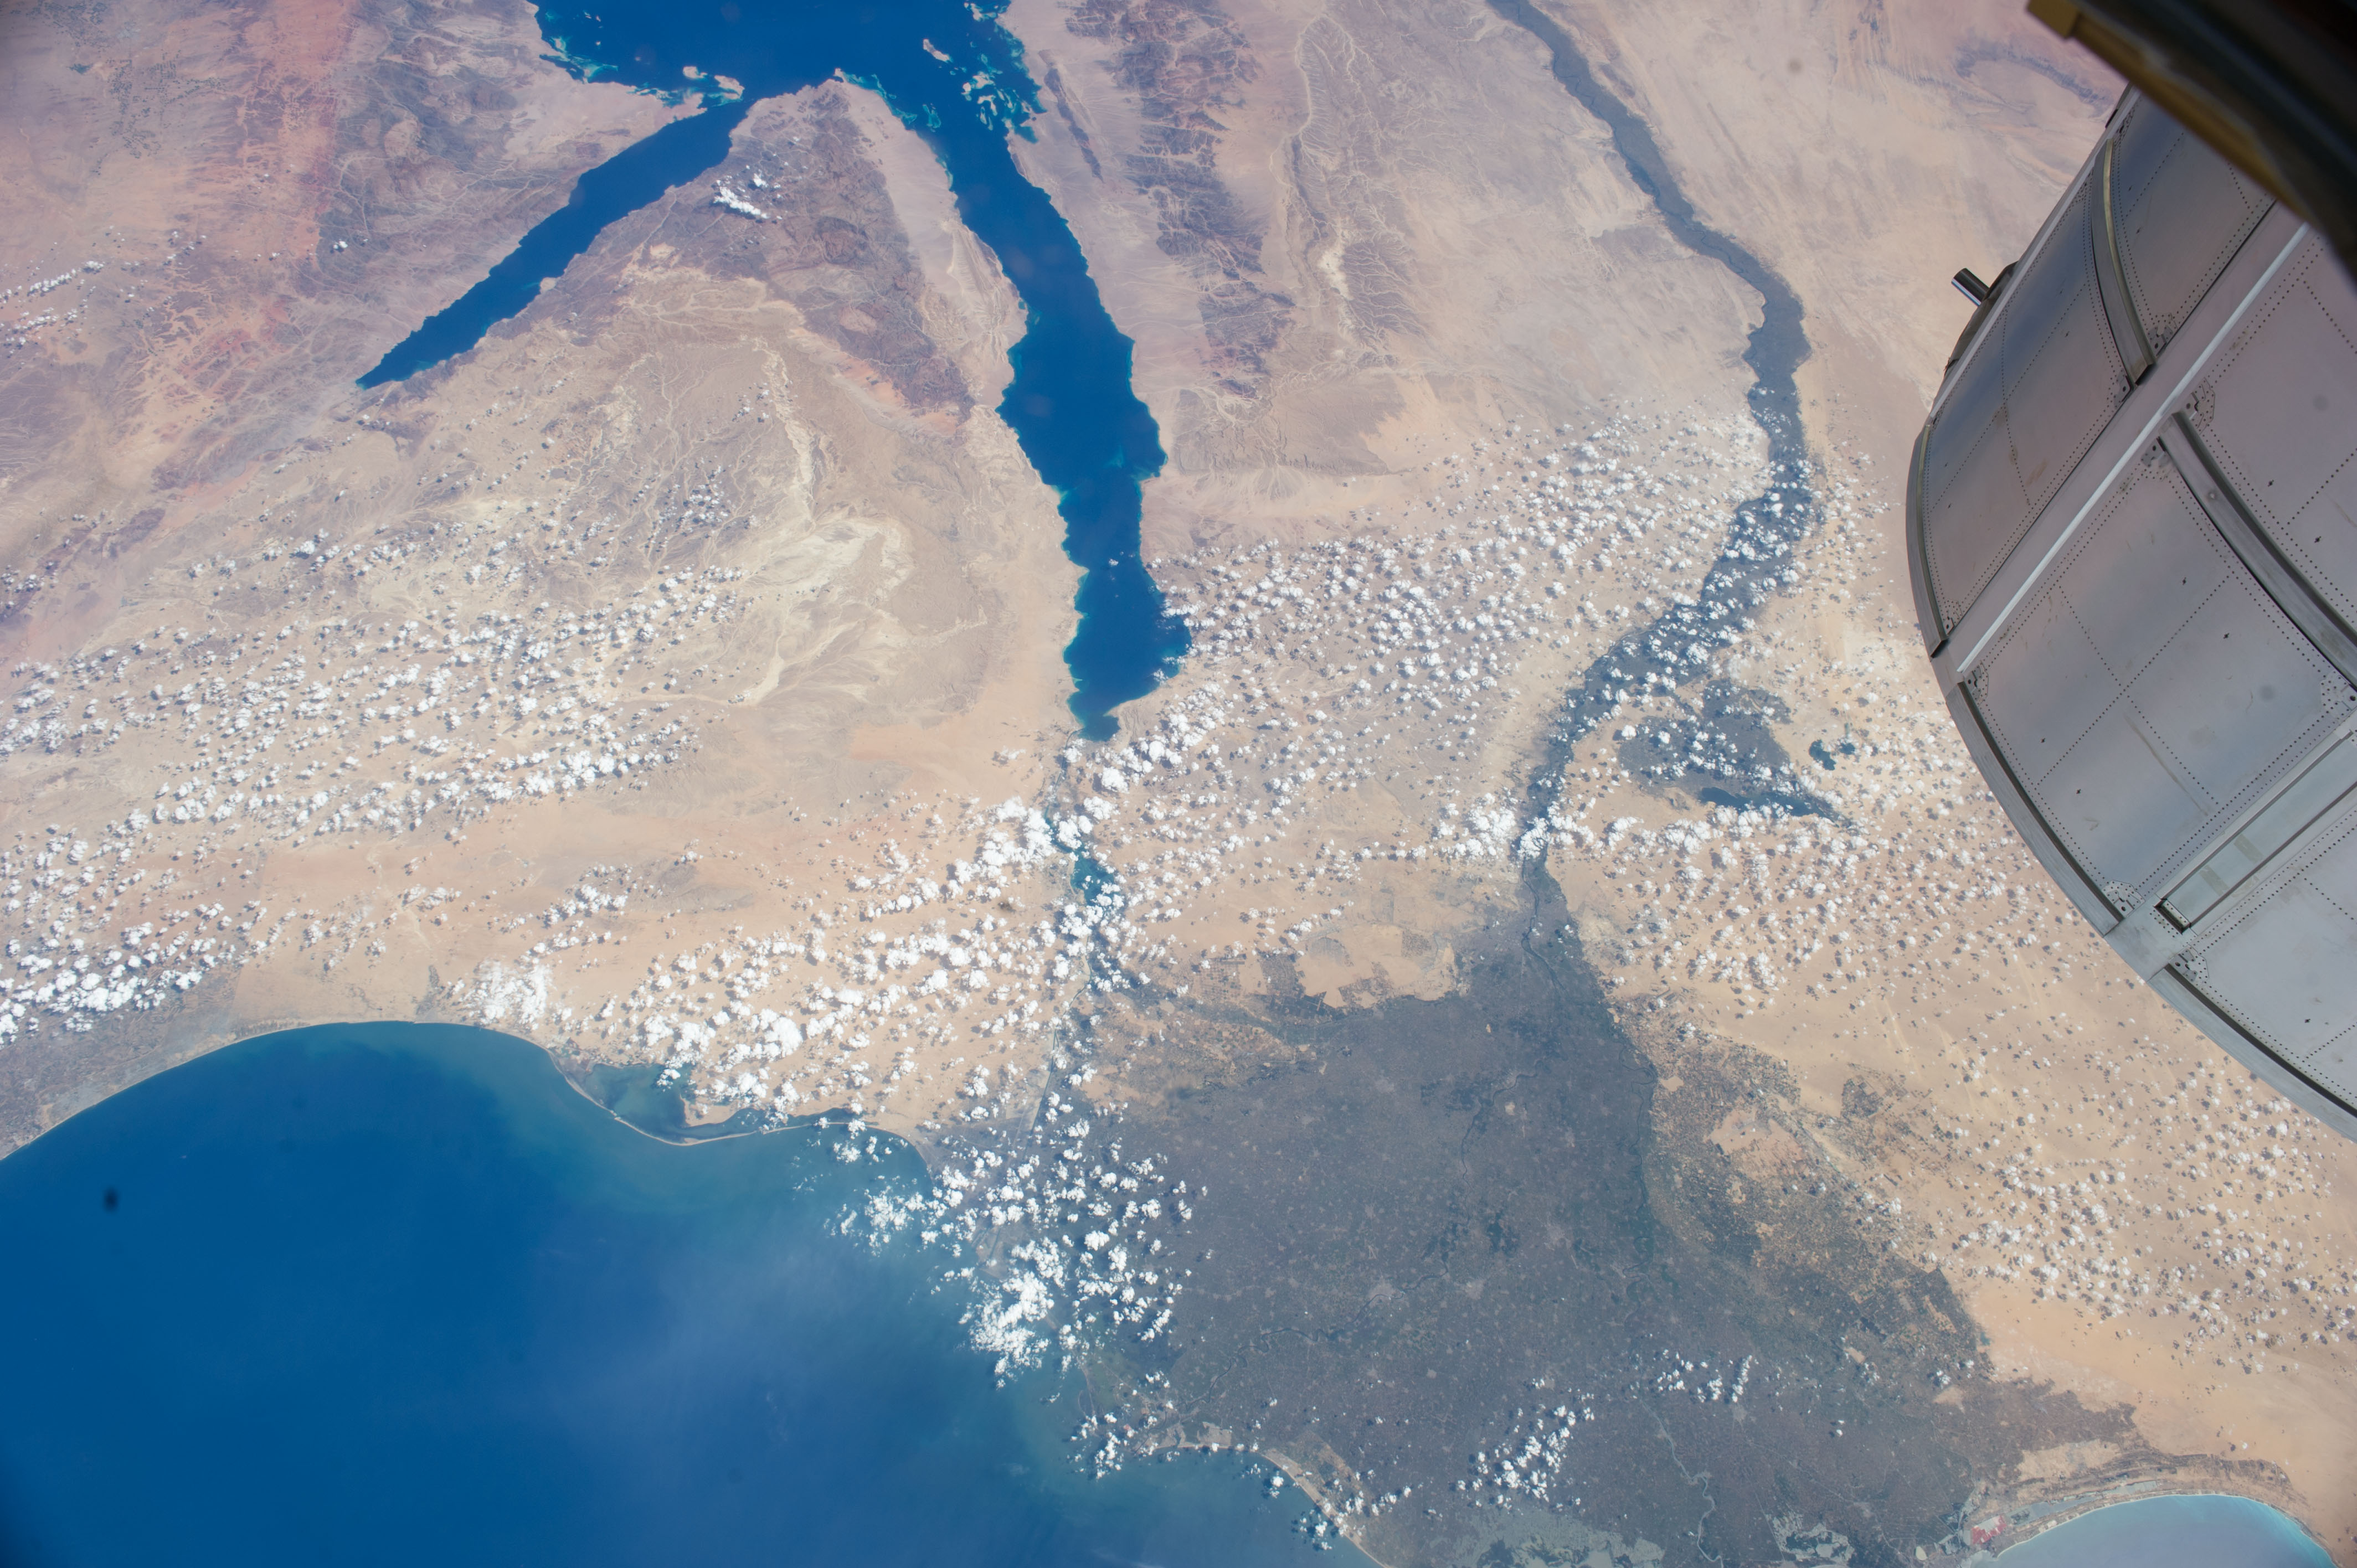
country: EGYPT
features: CAIRO, ALEXANDRIA, NILE RIVER, GULF OF SUEZ, GULF OF AQABA, RED SEA, MEDITERRANEAN SEA
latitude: 29.9
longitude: 32.1
